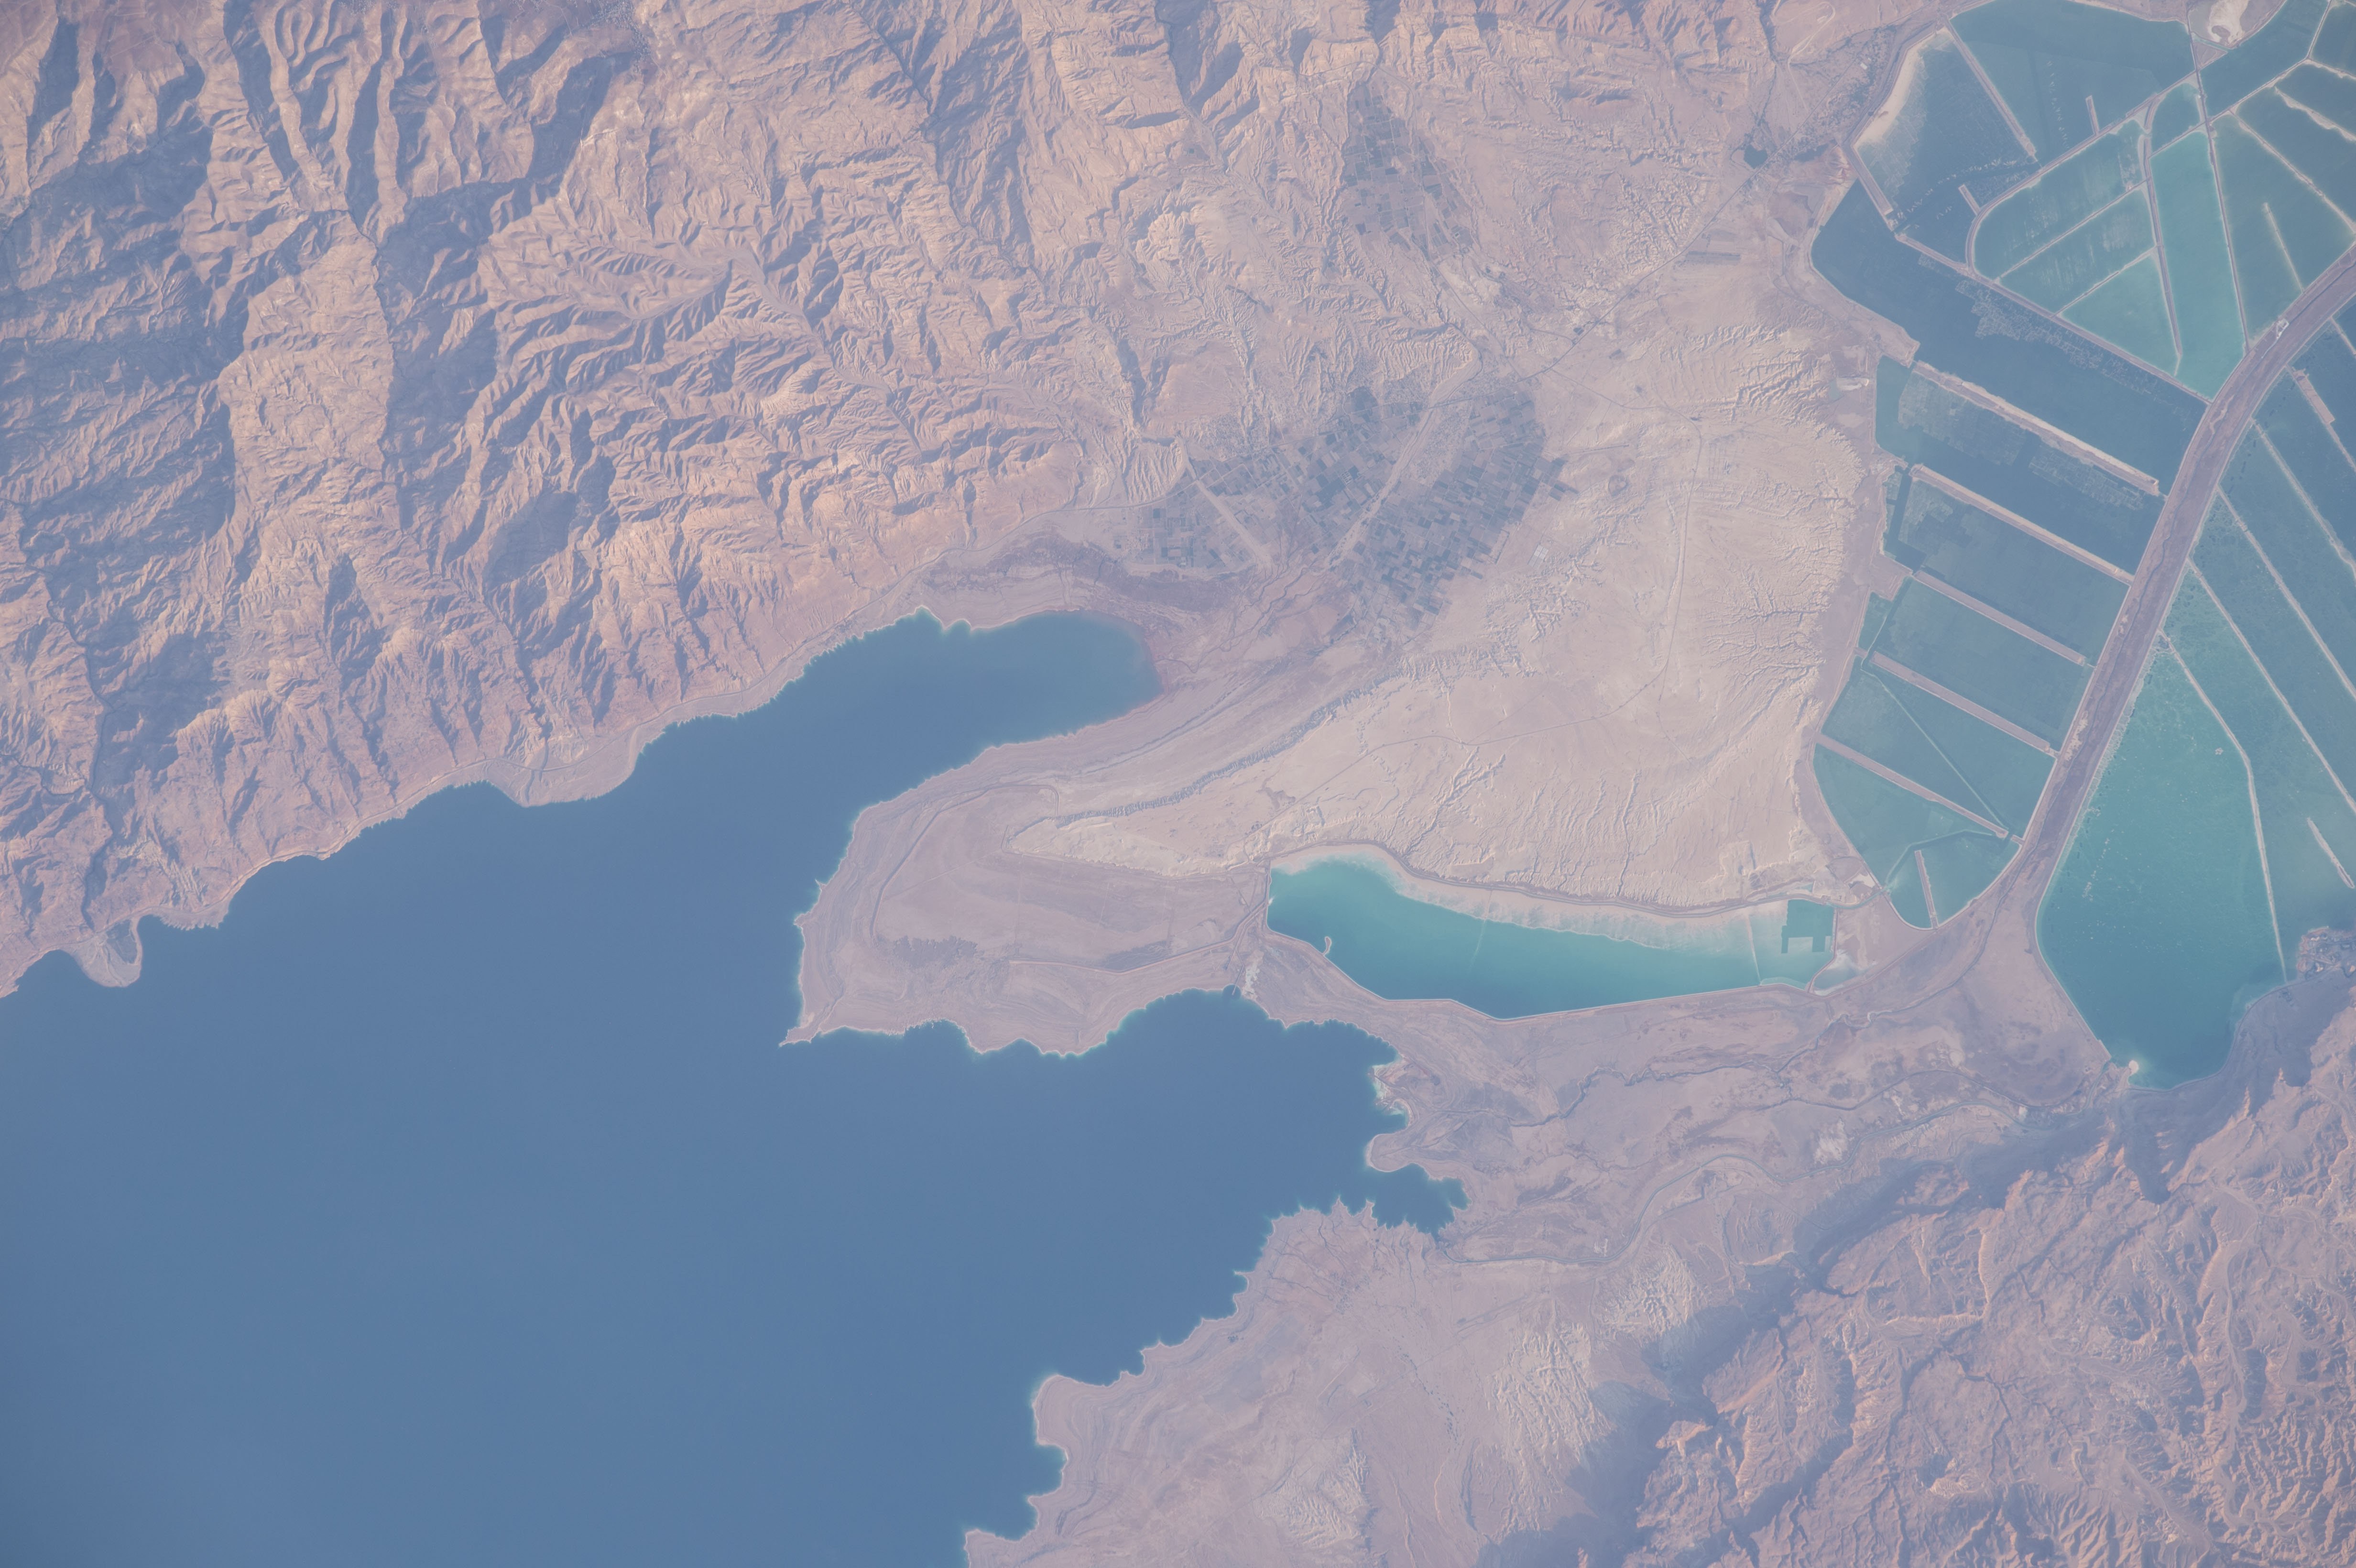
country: ISRAEL
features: DEAD SEA,SALT EVAPORATION PONDS
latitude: 31.3
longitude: 35.5
